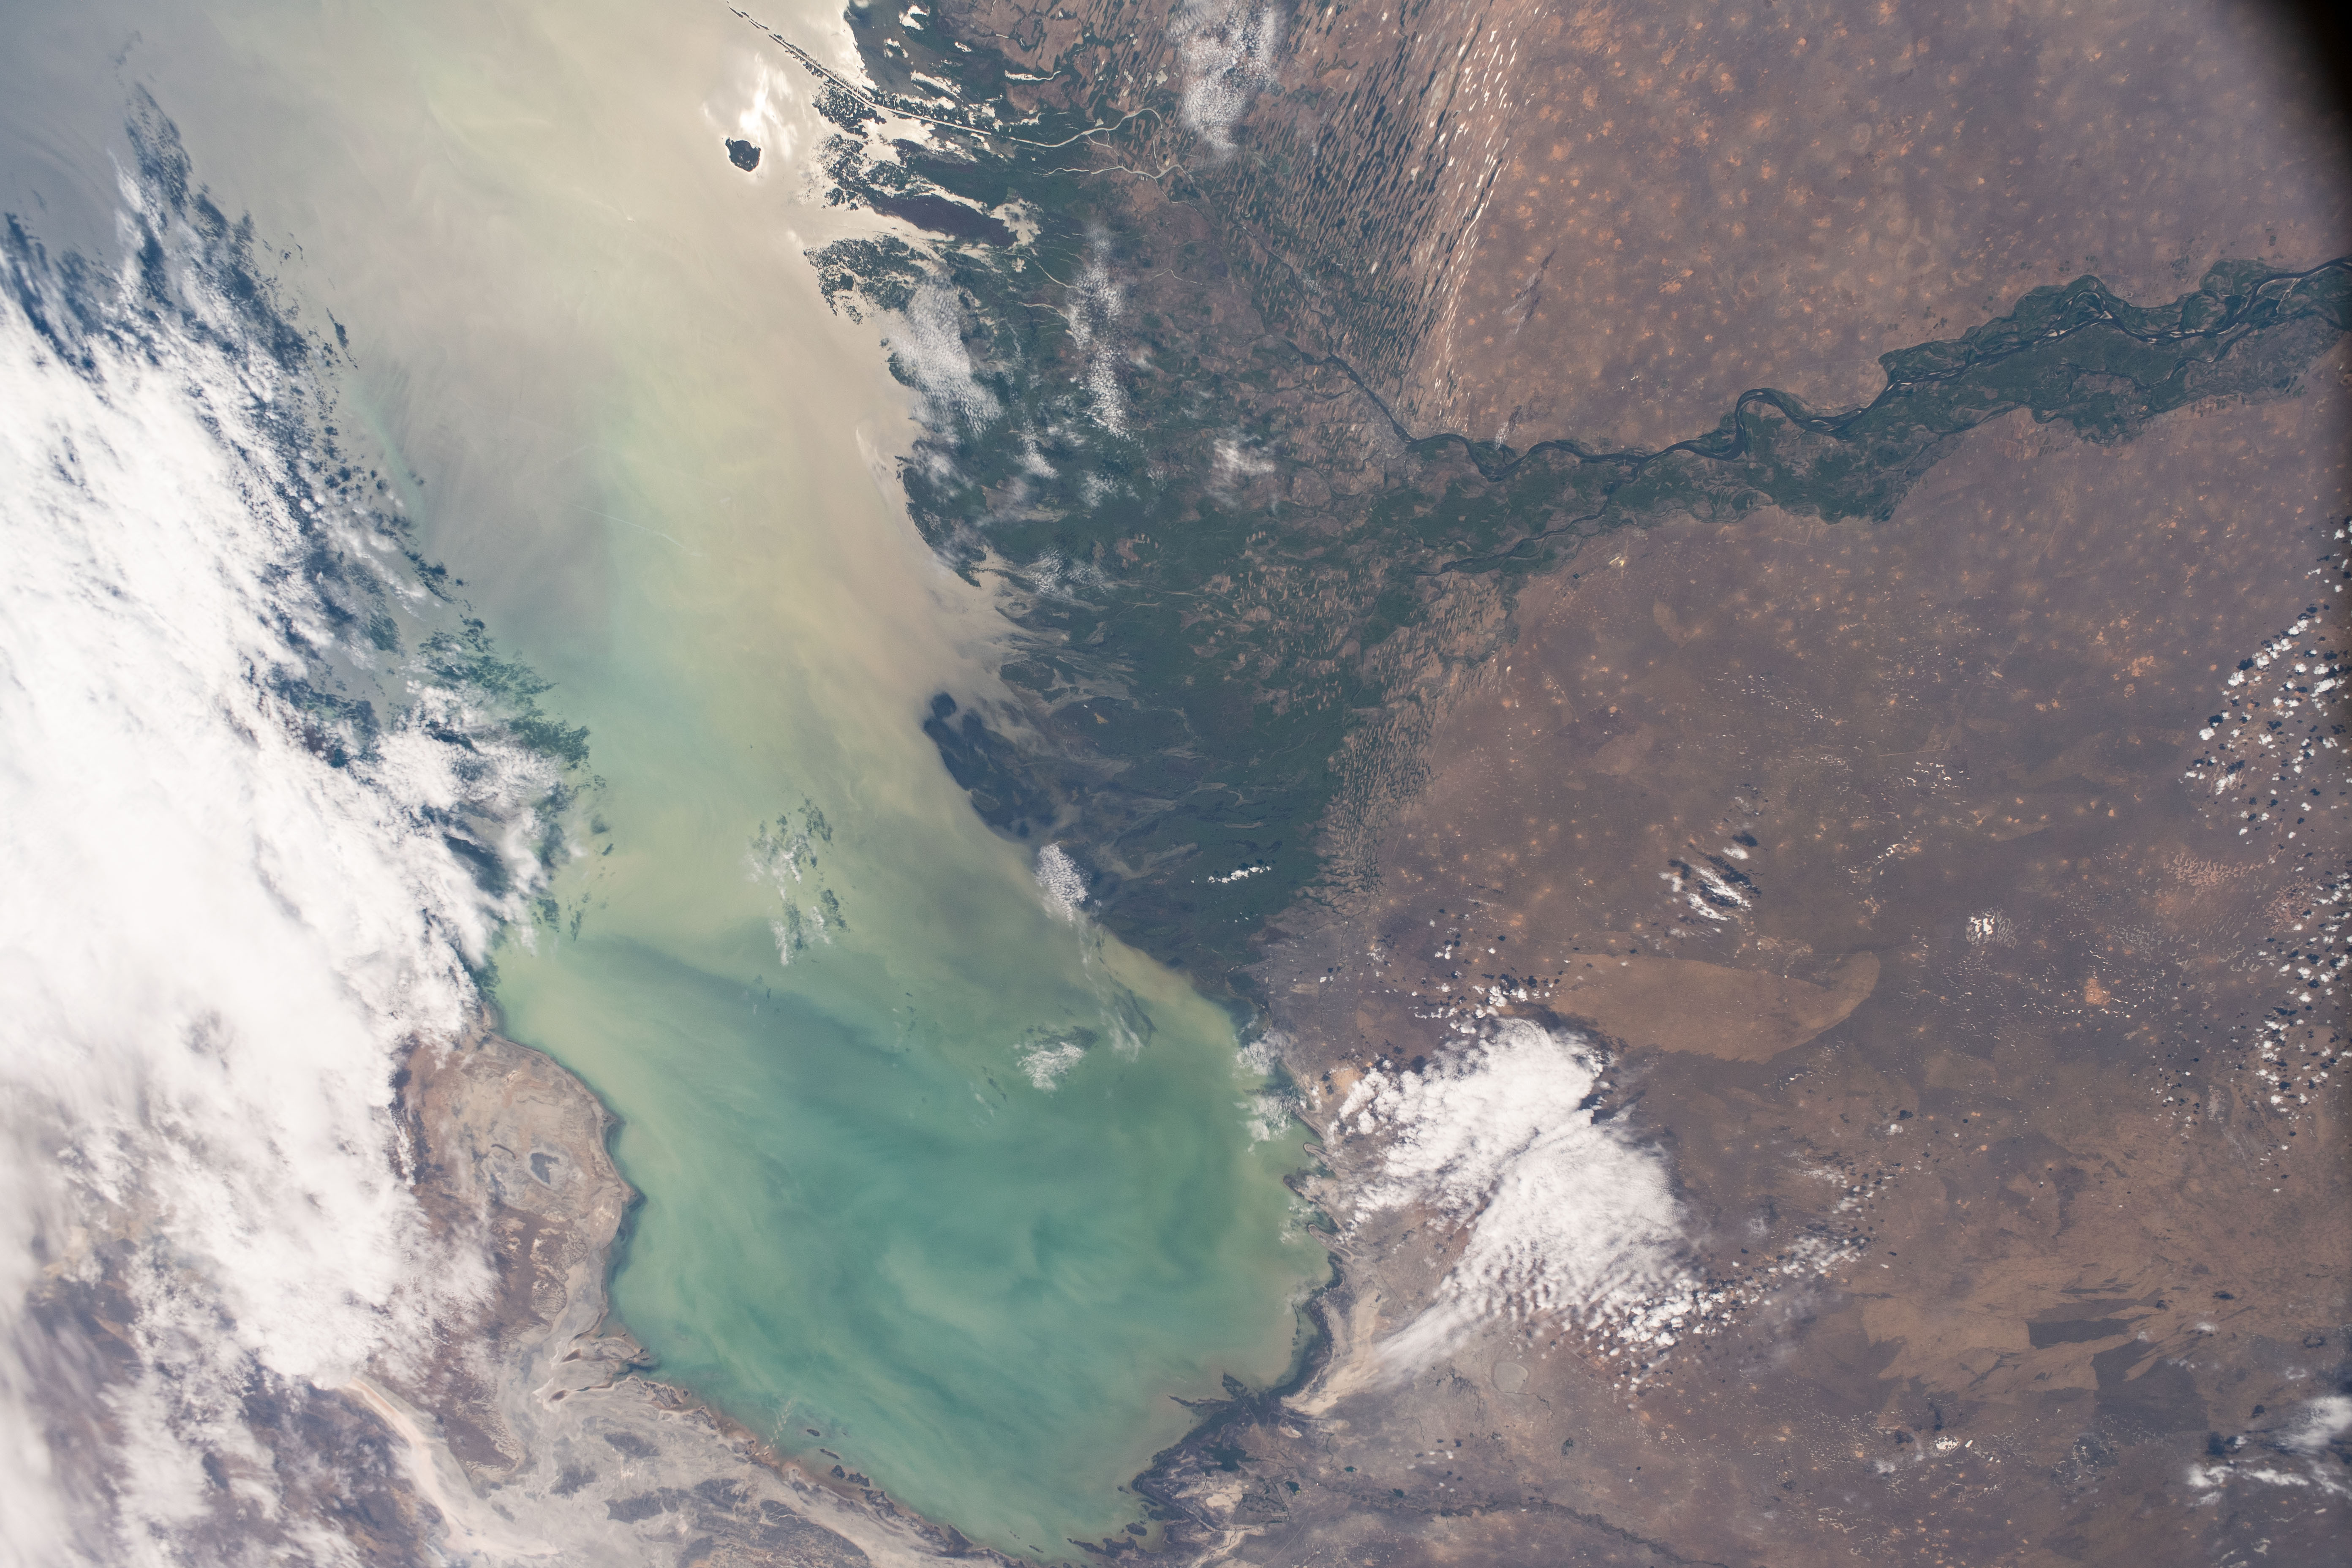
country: KAZAKHSTAN
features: CASPIAN SEA, VOLGA RIVER, ATYRAU, ASTRAKHAN
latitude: 46.5
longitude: 49.5
